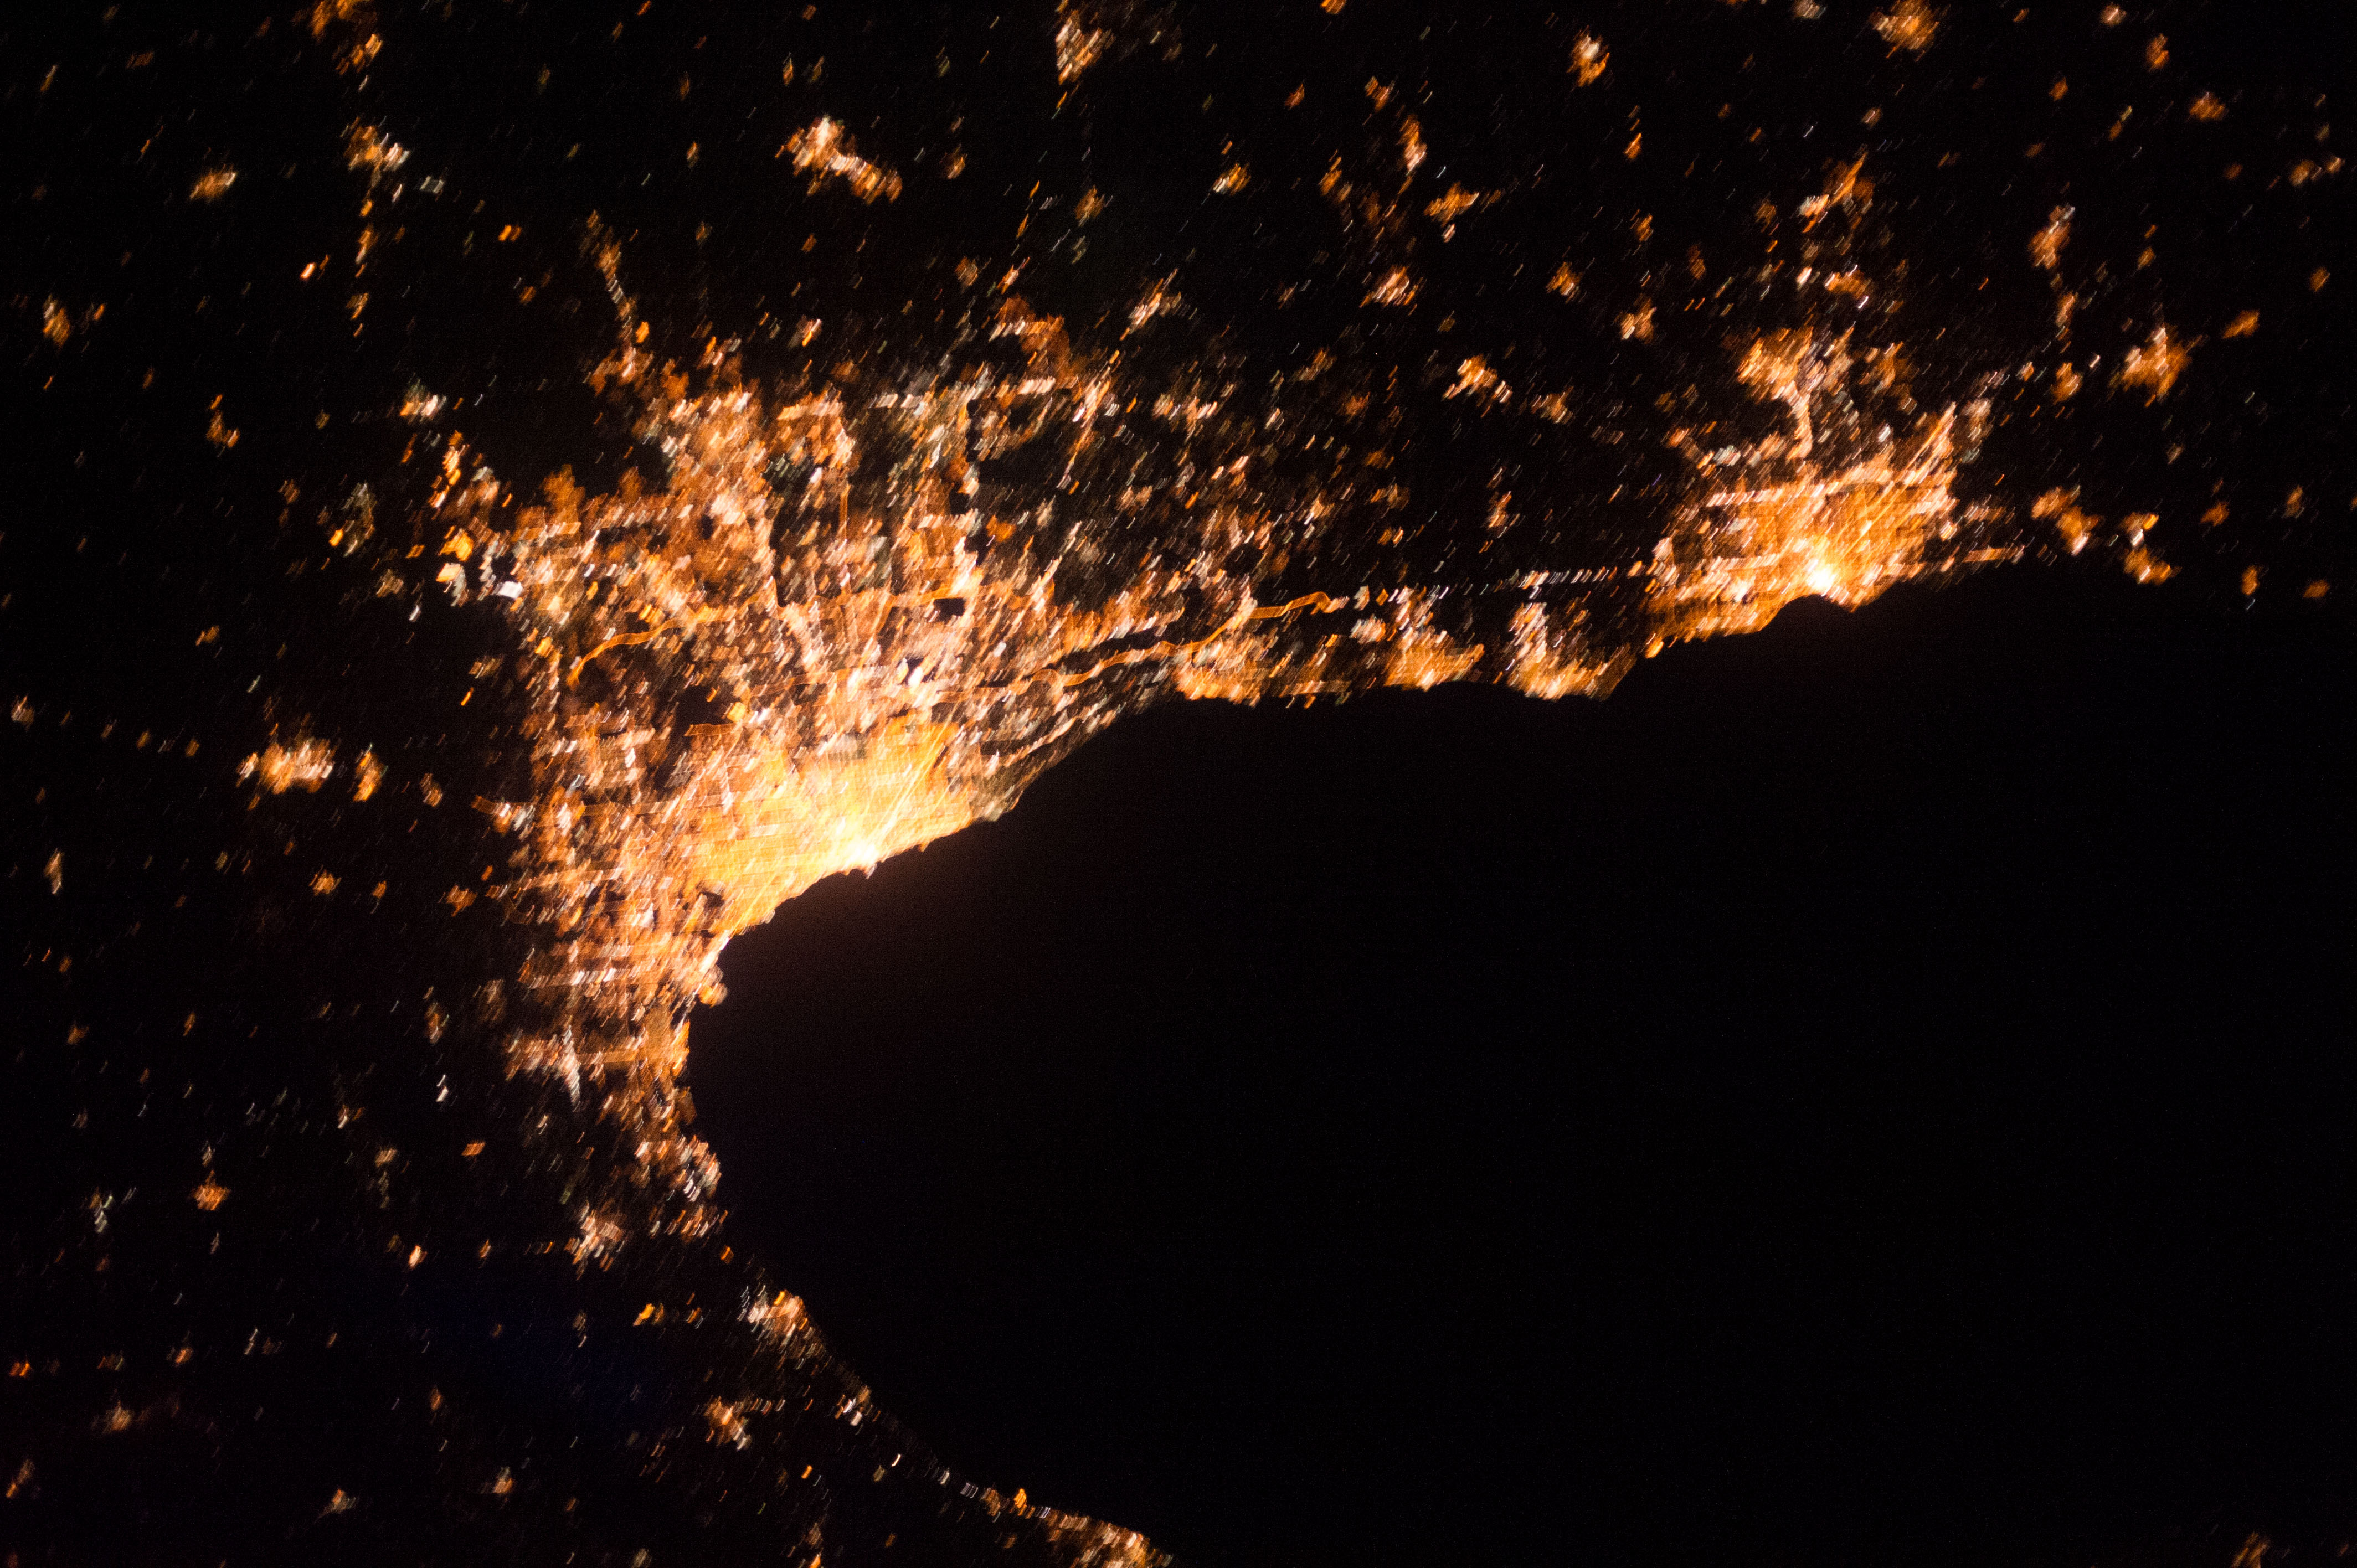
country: USA-ILLINOIS
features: CHICAGO-MILWAUKEE AREA AT NIGHT, SOFT
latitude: 42.5
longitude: -87.5
